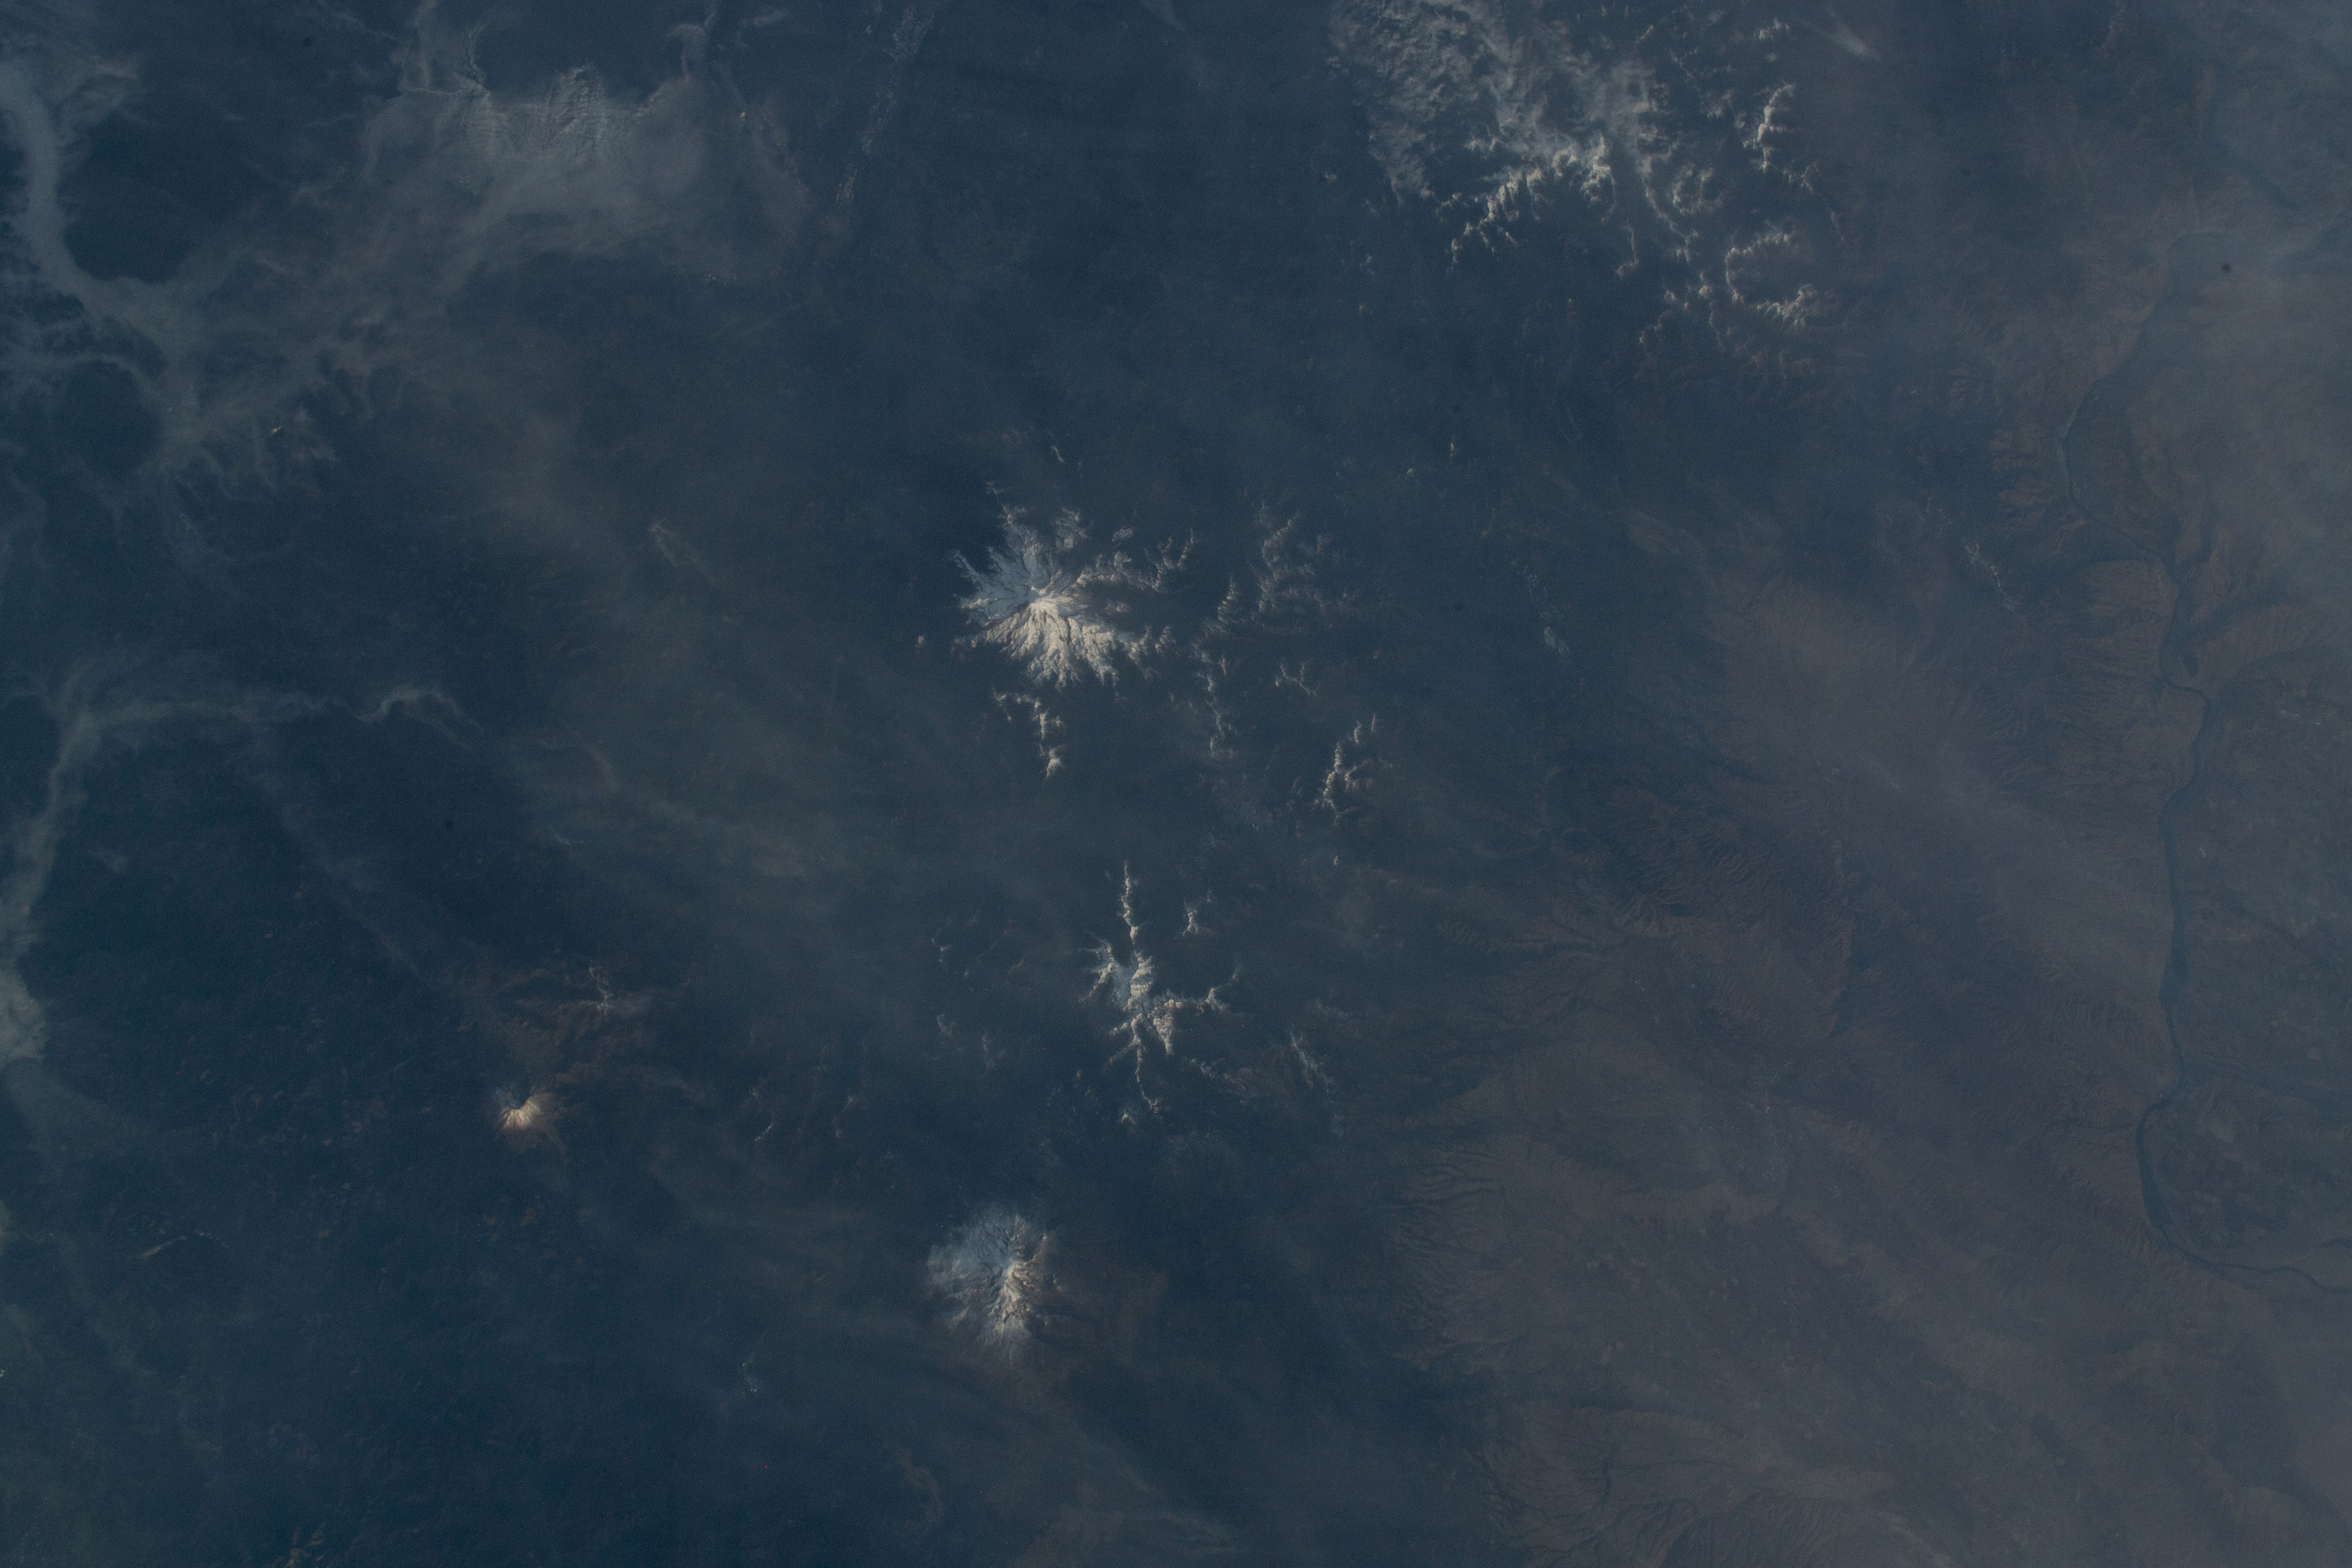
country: USA-WASHINGTON
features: MOUNT RAINIER, GILBERT PEAK MOUNT ADAMS
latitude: 46.5
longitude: -121.5
